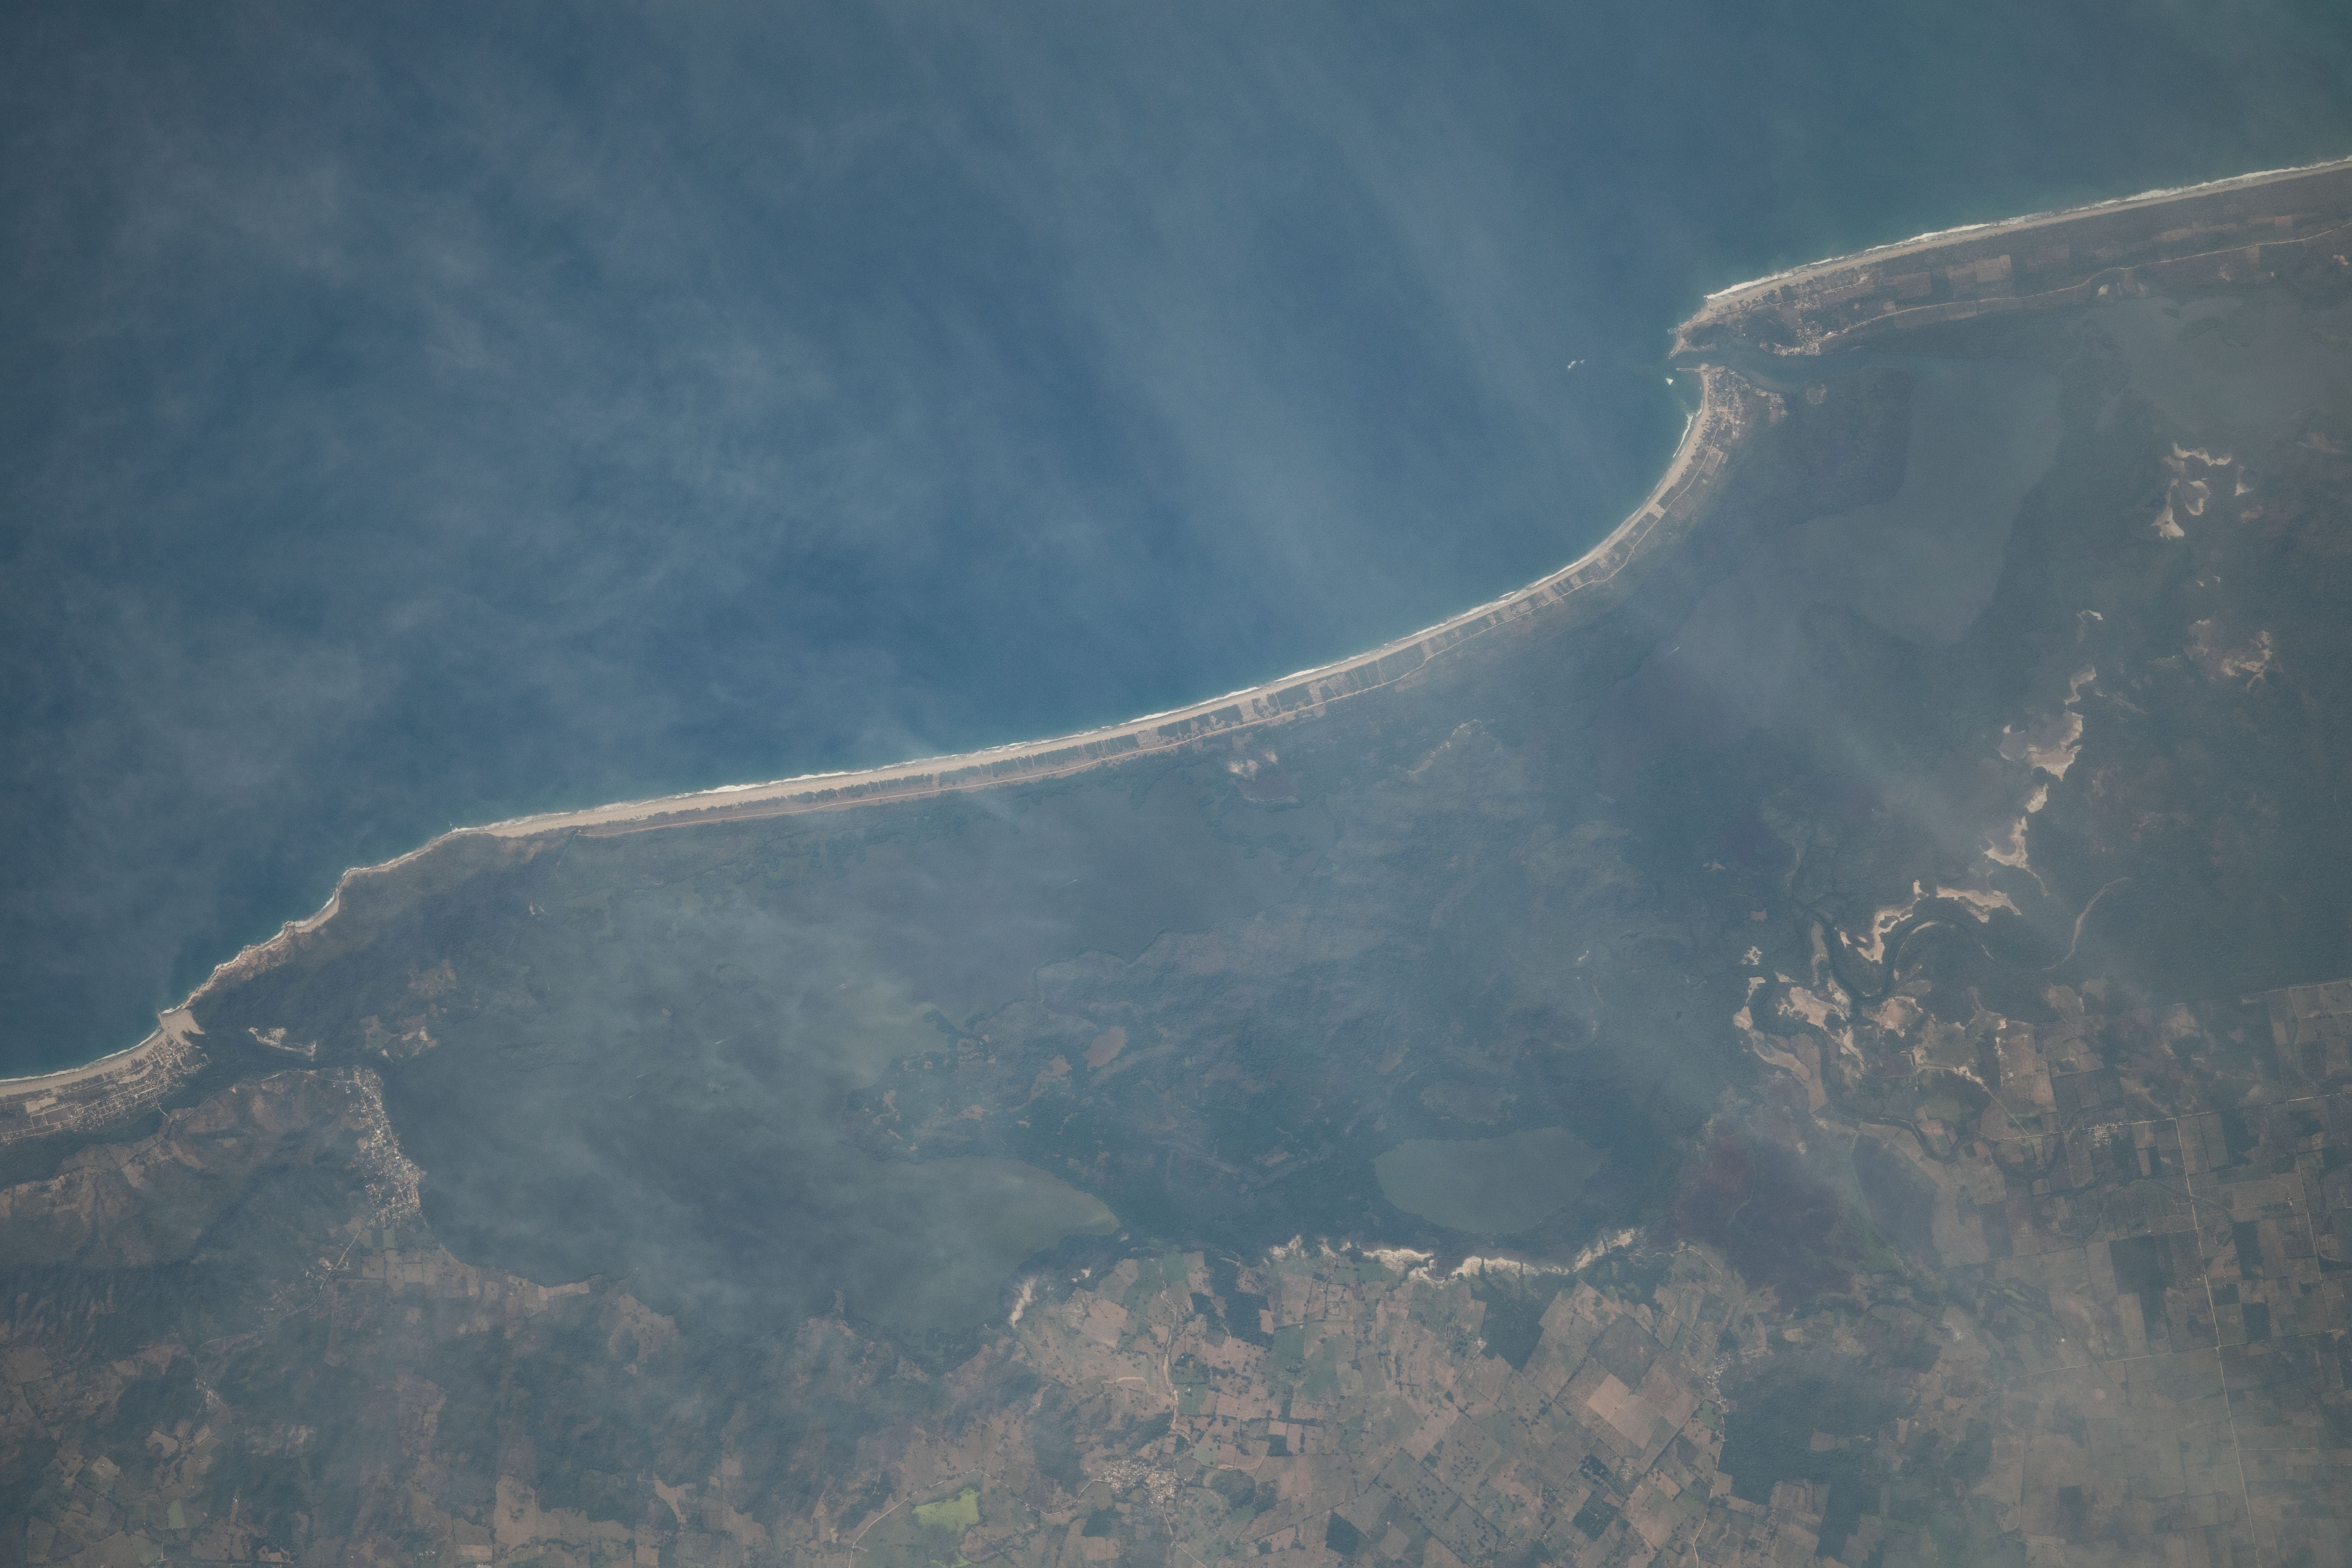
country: MEXICO
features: PASTORIA
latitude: 16.0
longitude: -97.6
